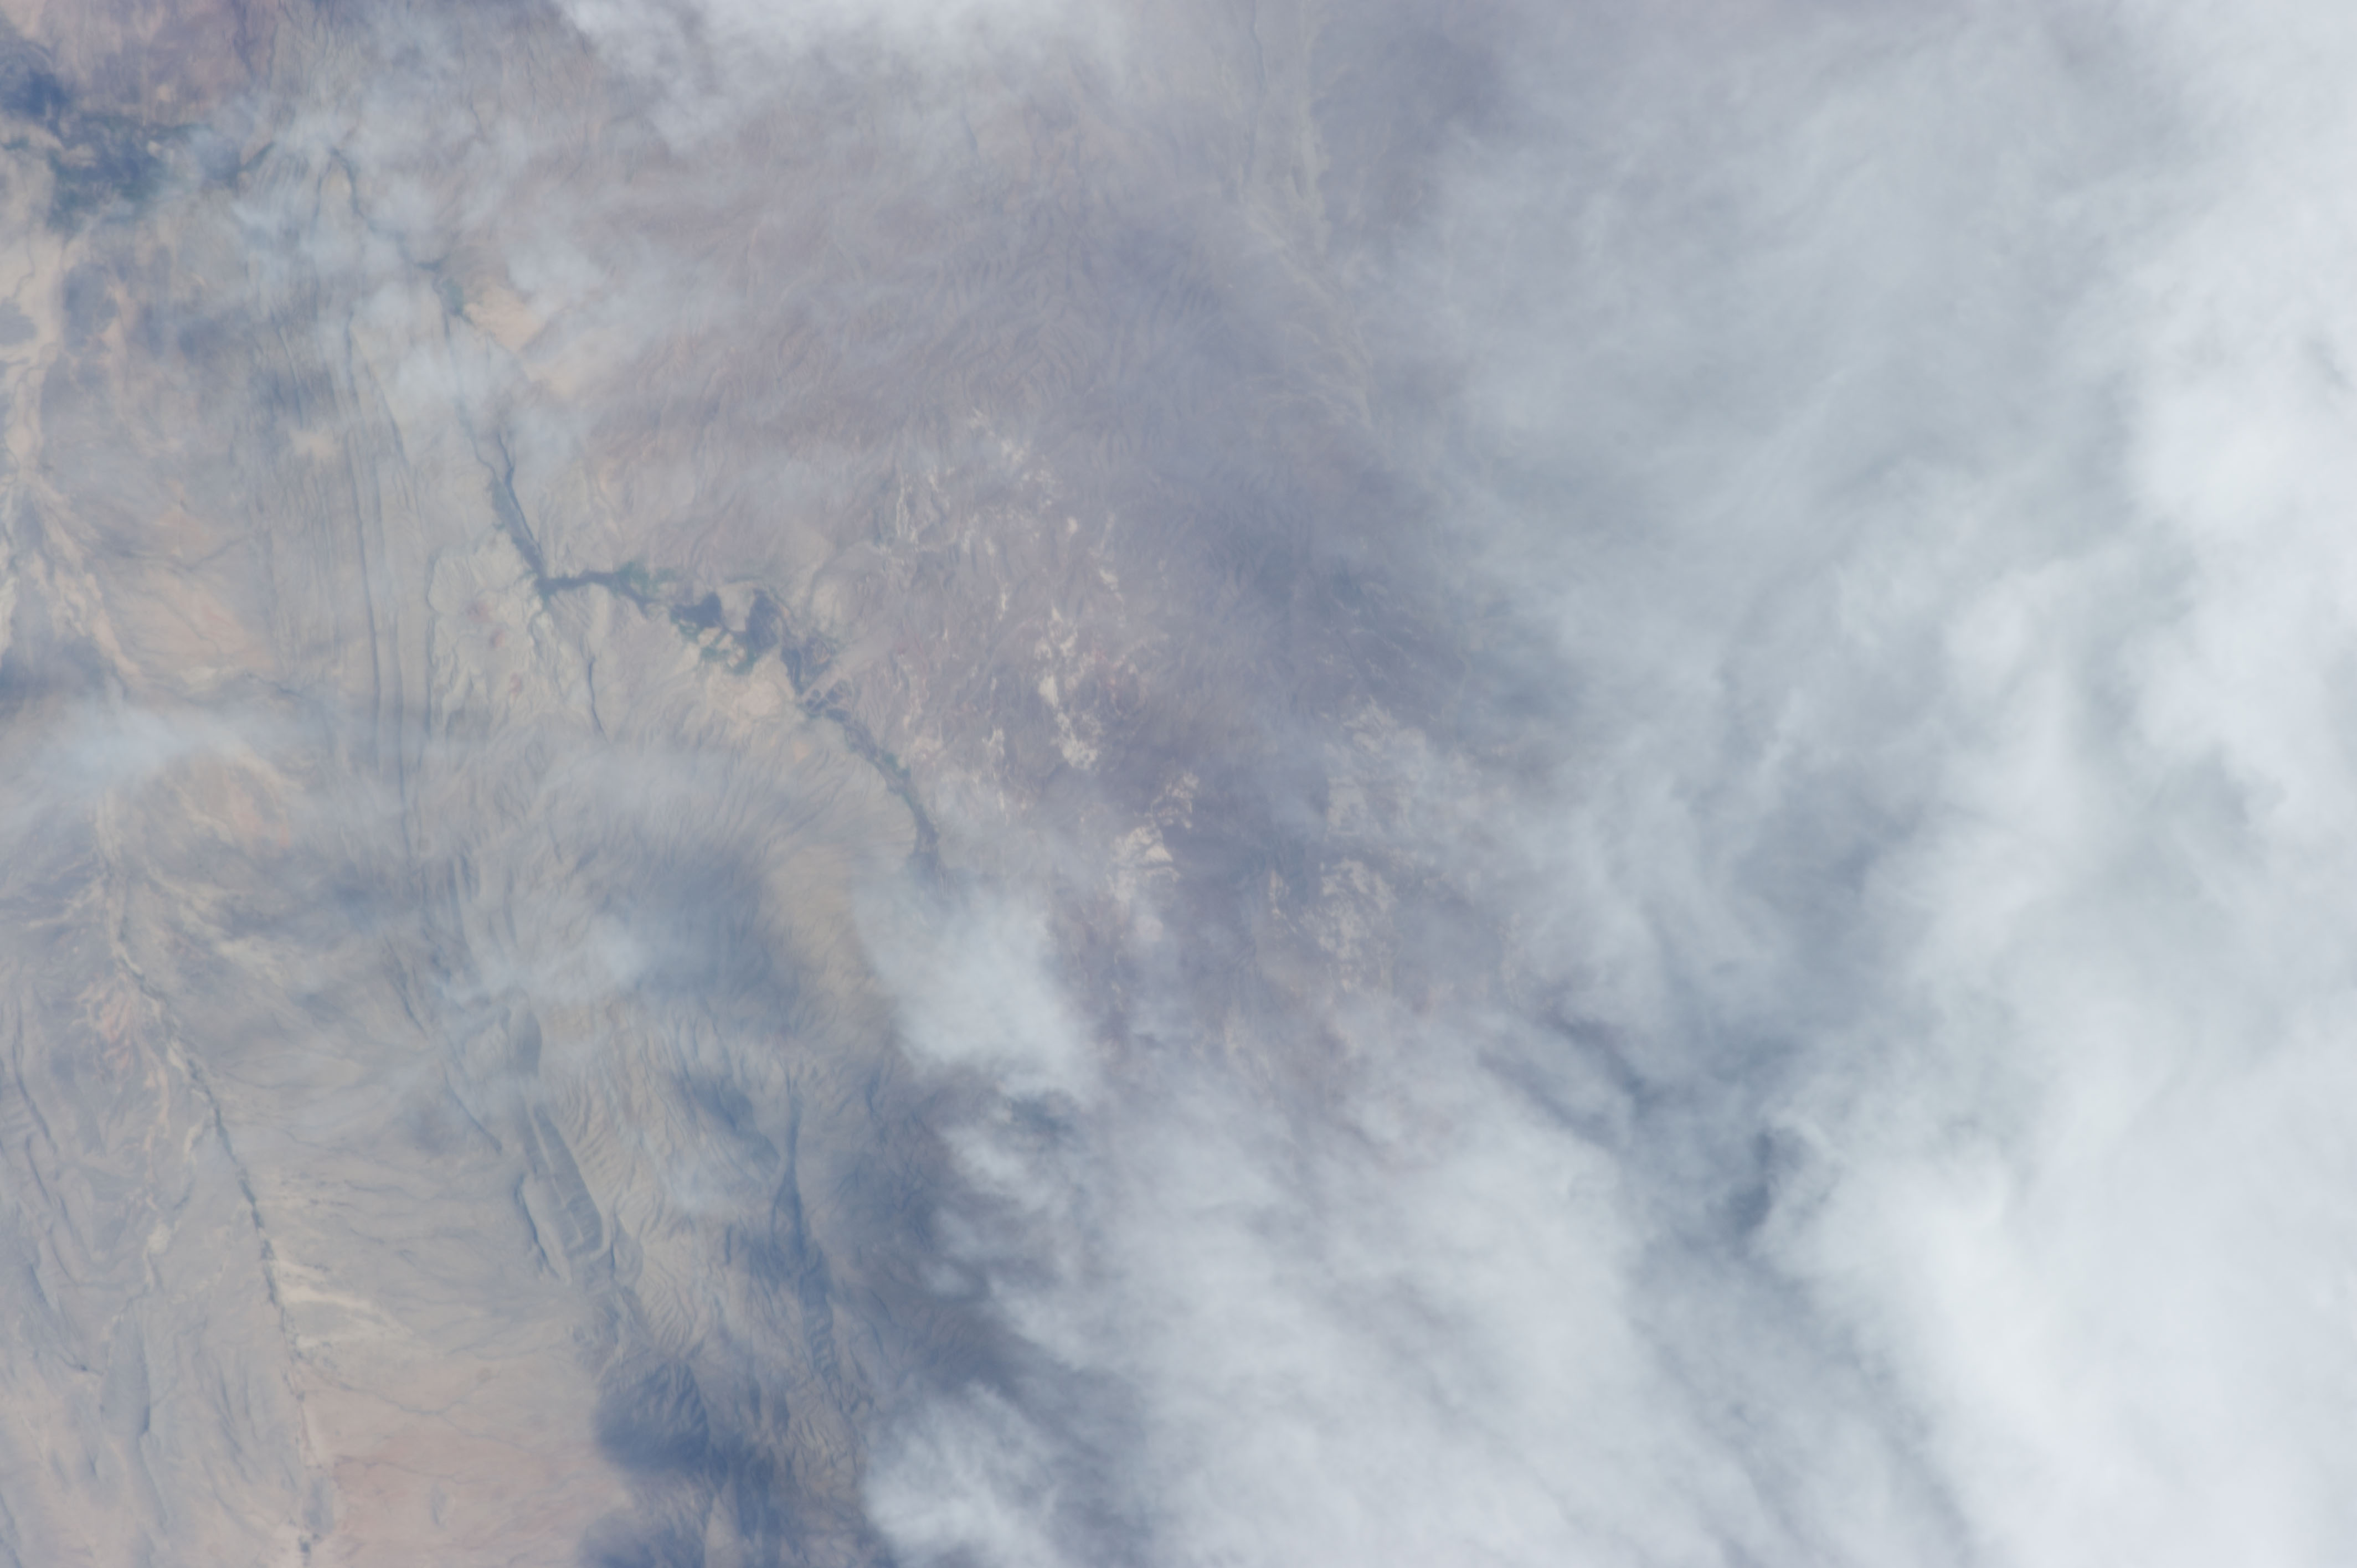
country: USA-TEXAS
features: RIO GRANDE R. V., MTS., RAVINES, CANYONS, DESERT DRAINAGE
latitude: 30.6
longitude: -104.8
